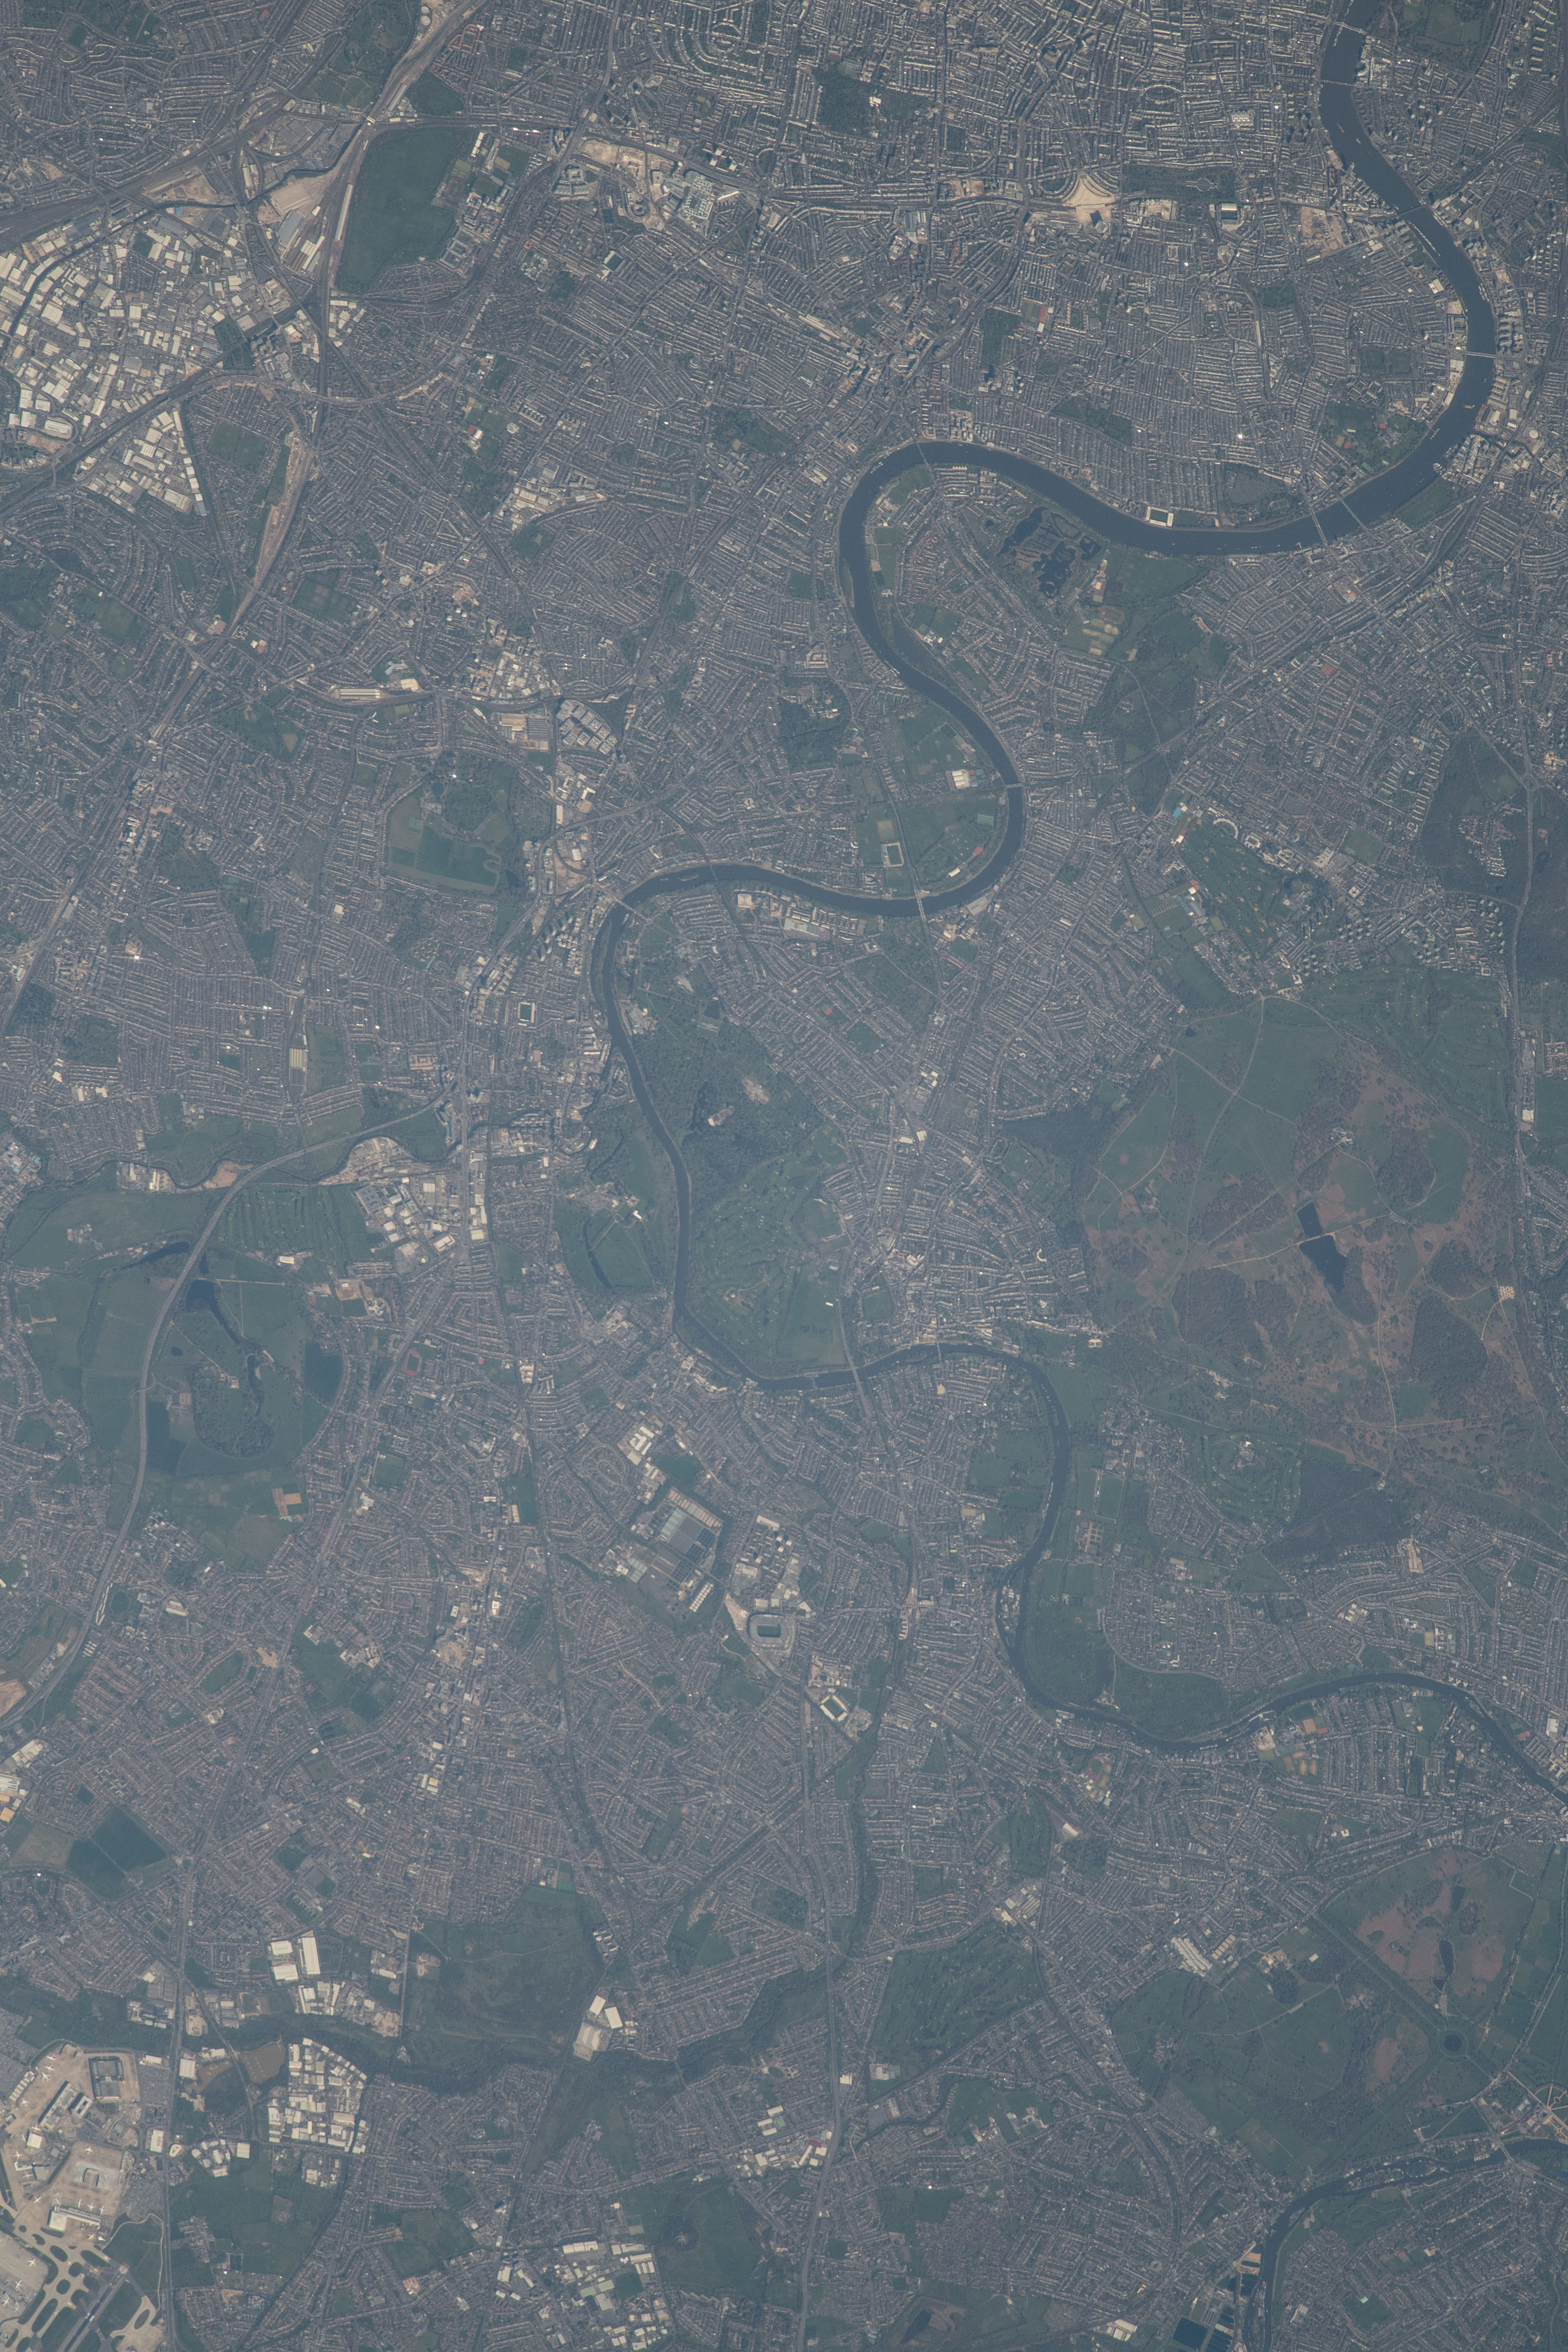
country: UK-ENGLAND
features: TWICKENHAM CITY, TWICKENHAM STADIUM, RIVER THAMES, HURST PARK, RICHMOND THEATRE
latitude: 51.5
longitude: -0.3
